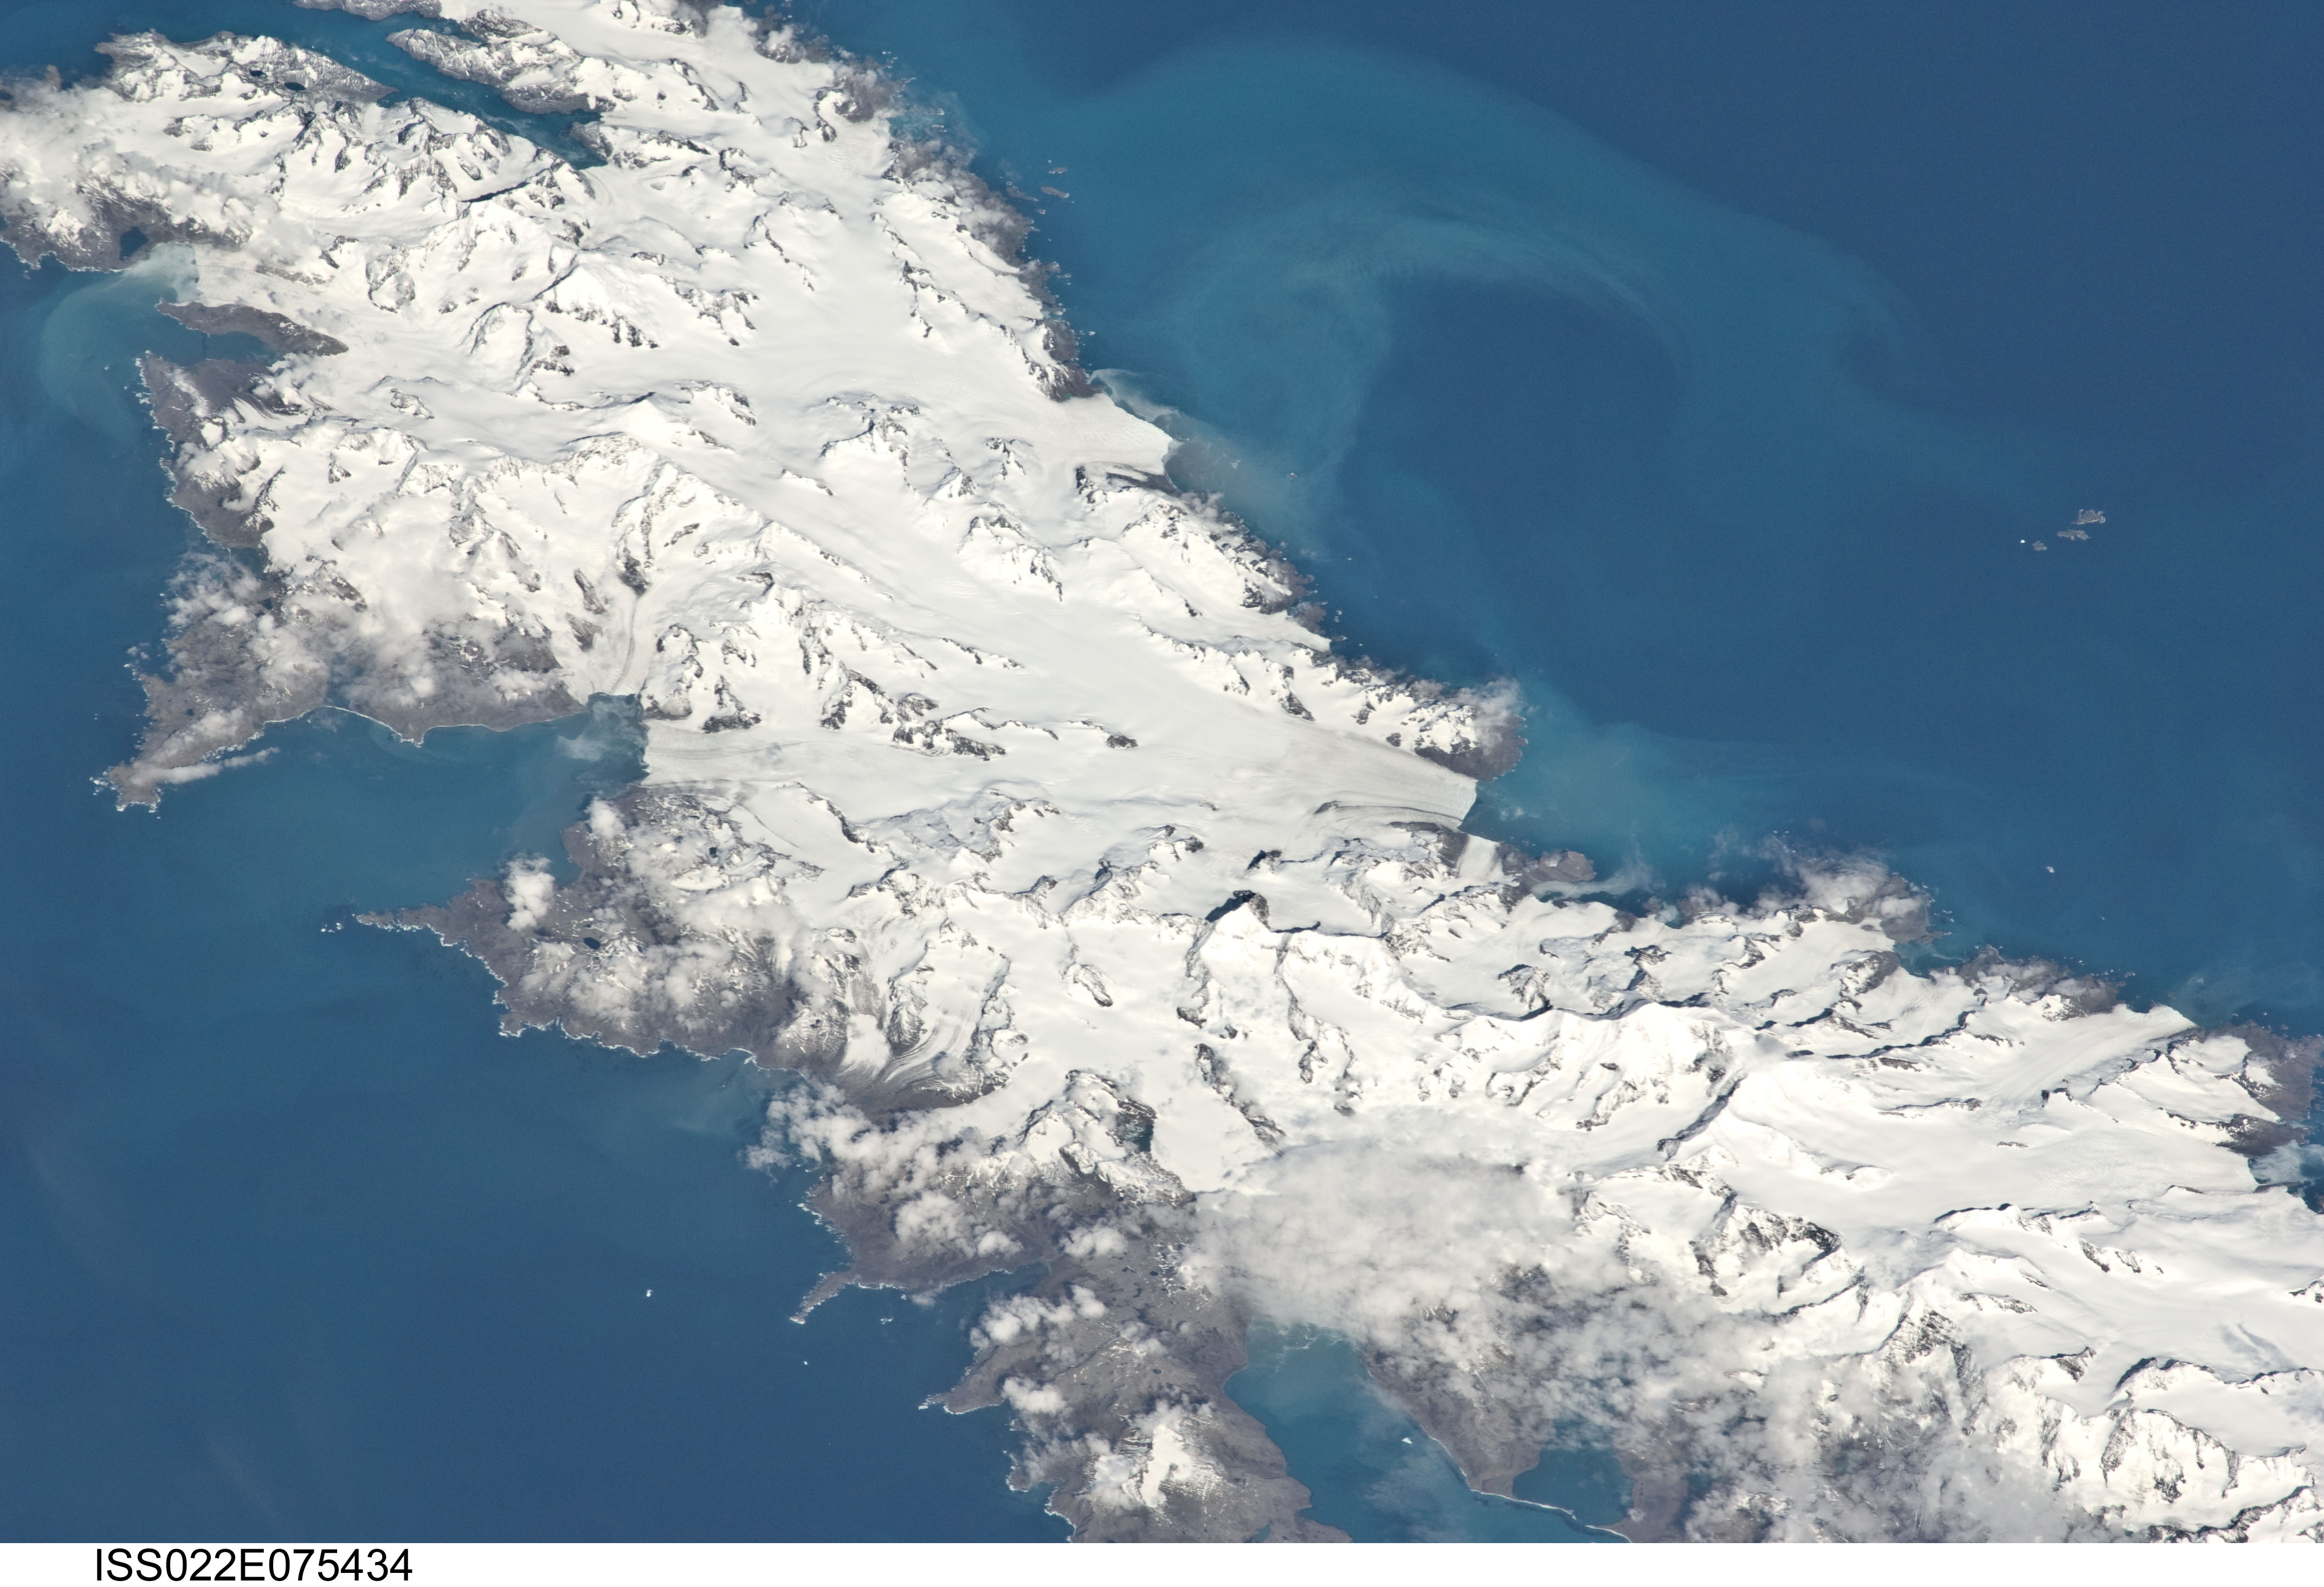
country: SOUTH GEORGIA IS.
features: SOUTHEASTERN AREA OF I., GLACIERS, SNOW, ICE
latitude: -54.6
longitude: -36.4
